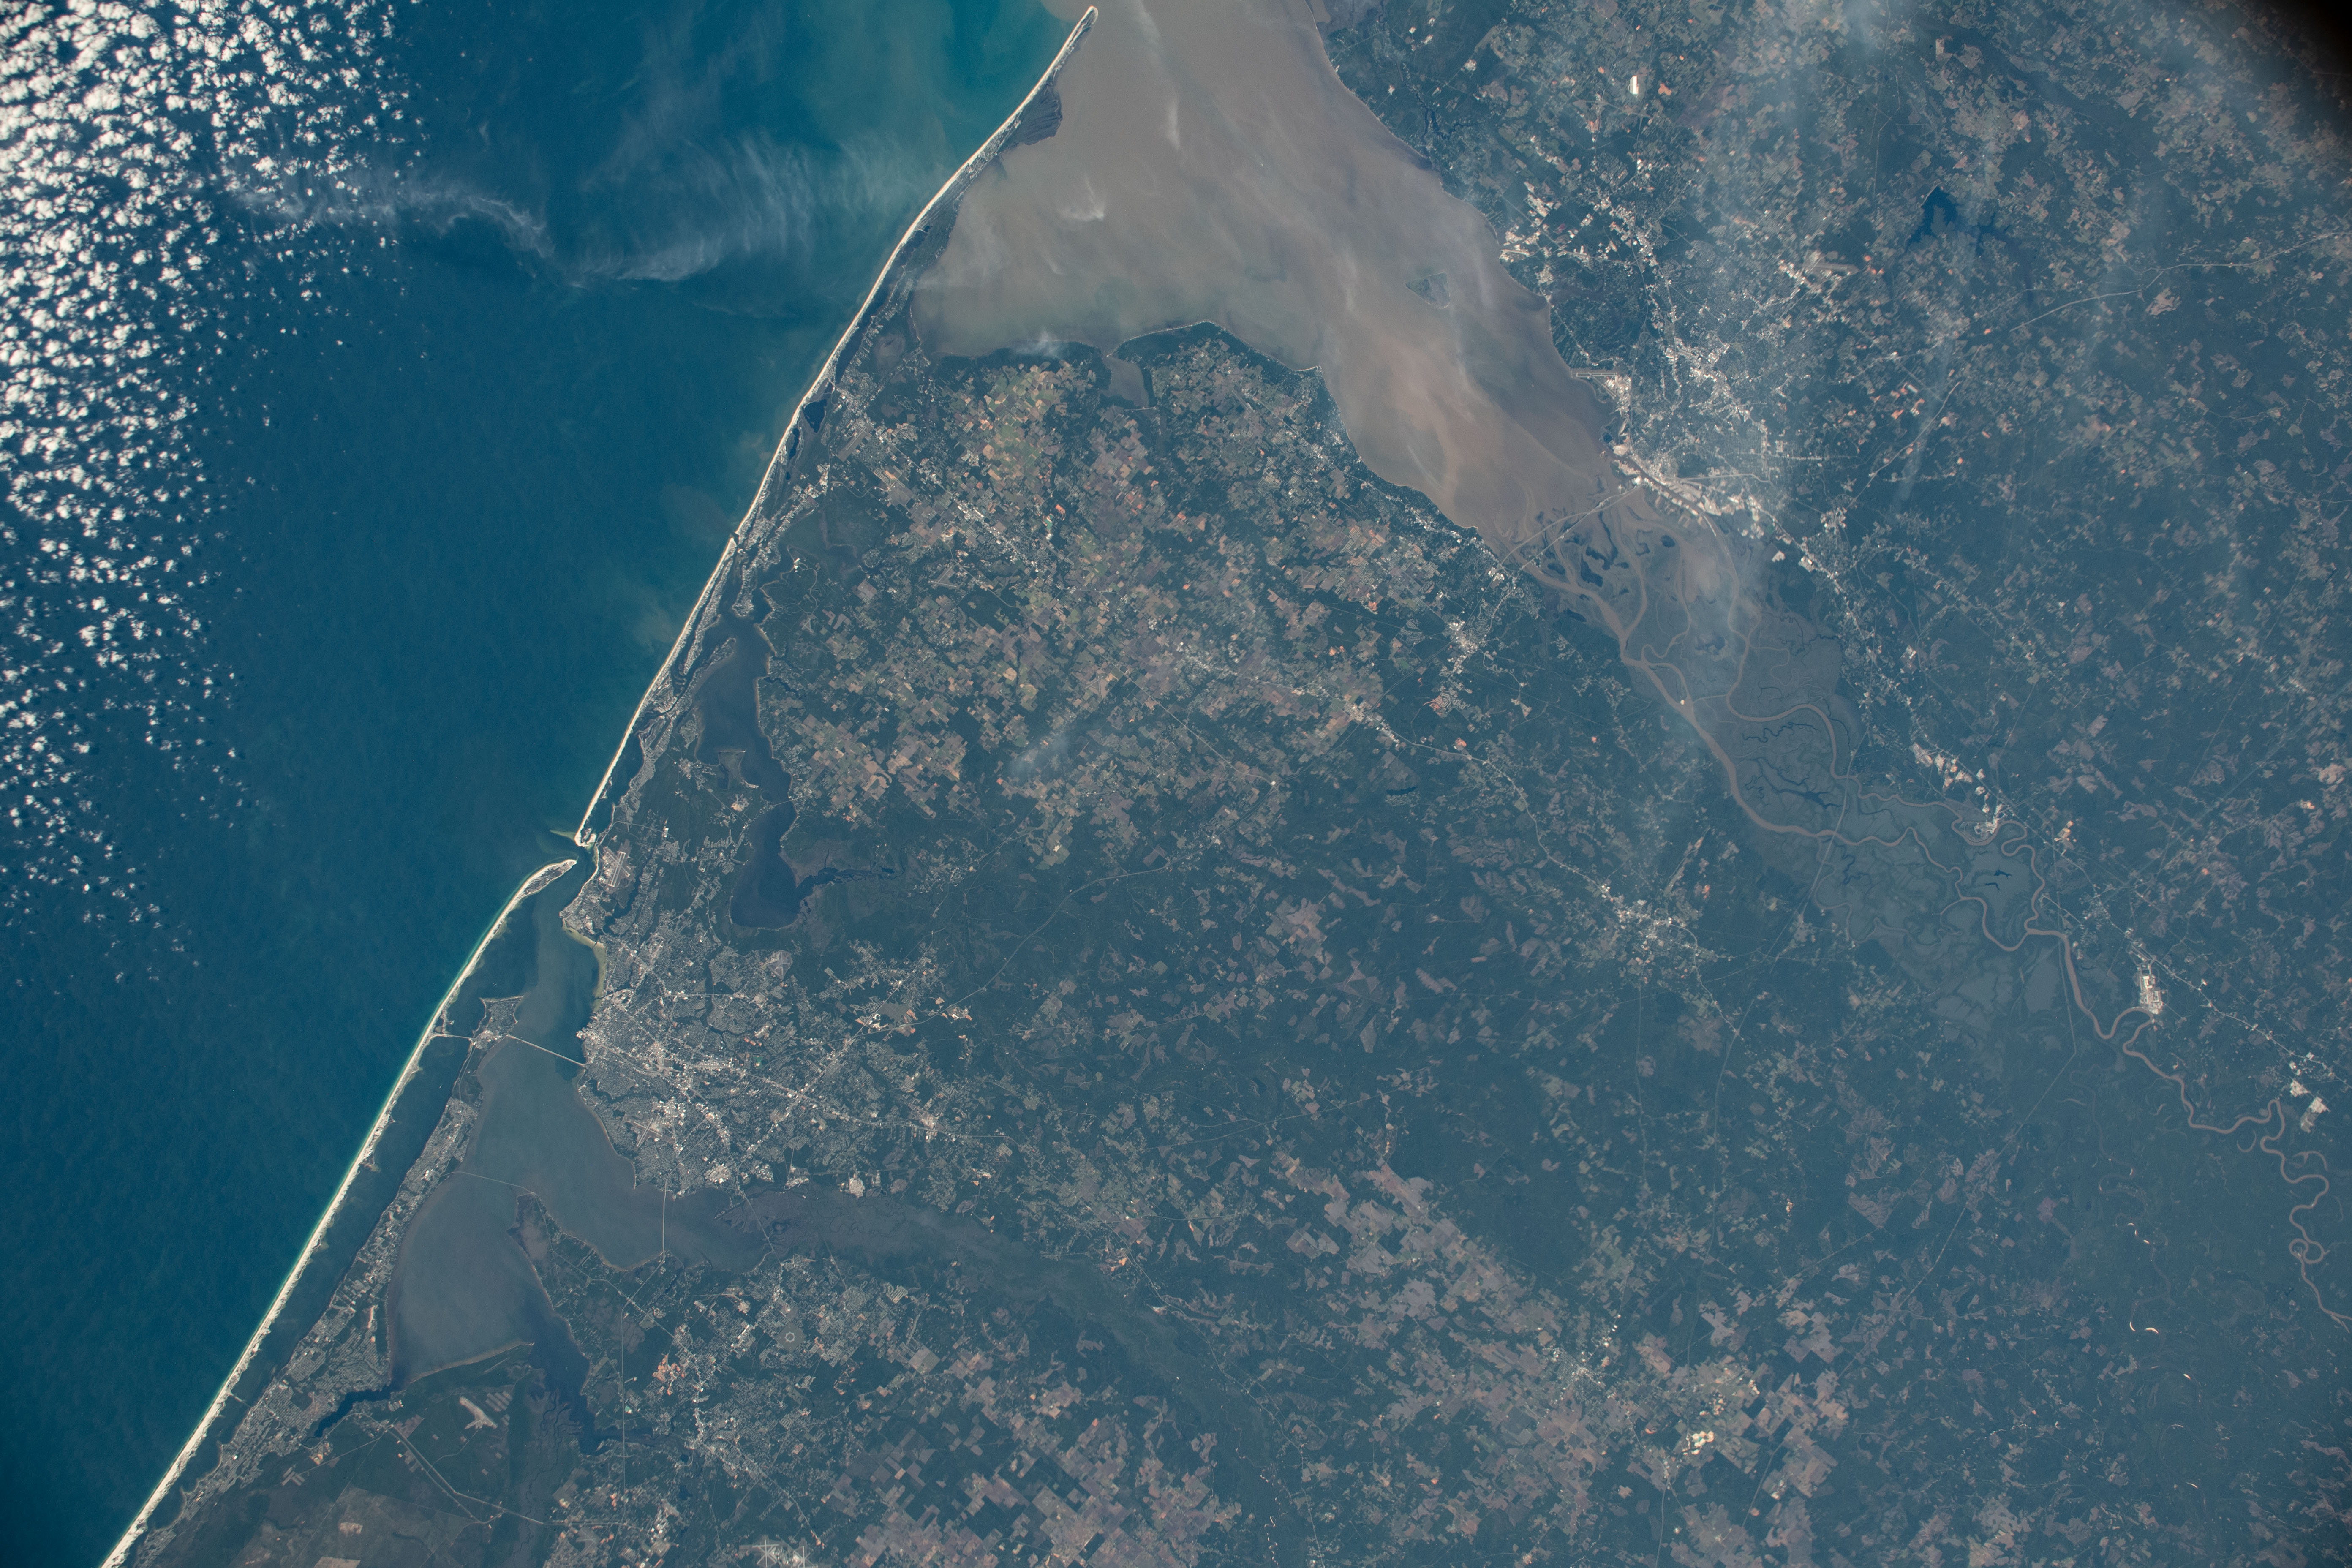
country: USA-ALABAMA
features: PENSACOLA, MOBILE BAY, PENSACOLA BAY, ESCAMBIA BAY, PERDIDO BAY
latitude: 30.6
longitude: -87.8
